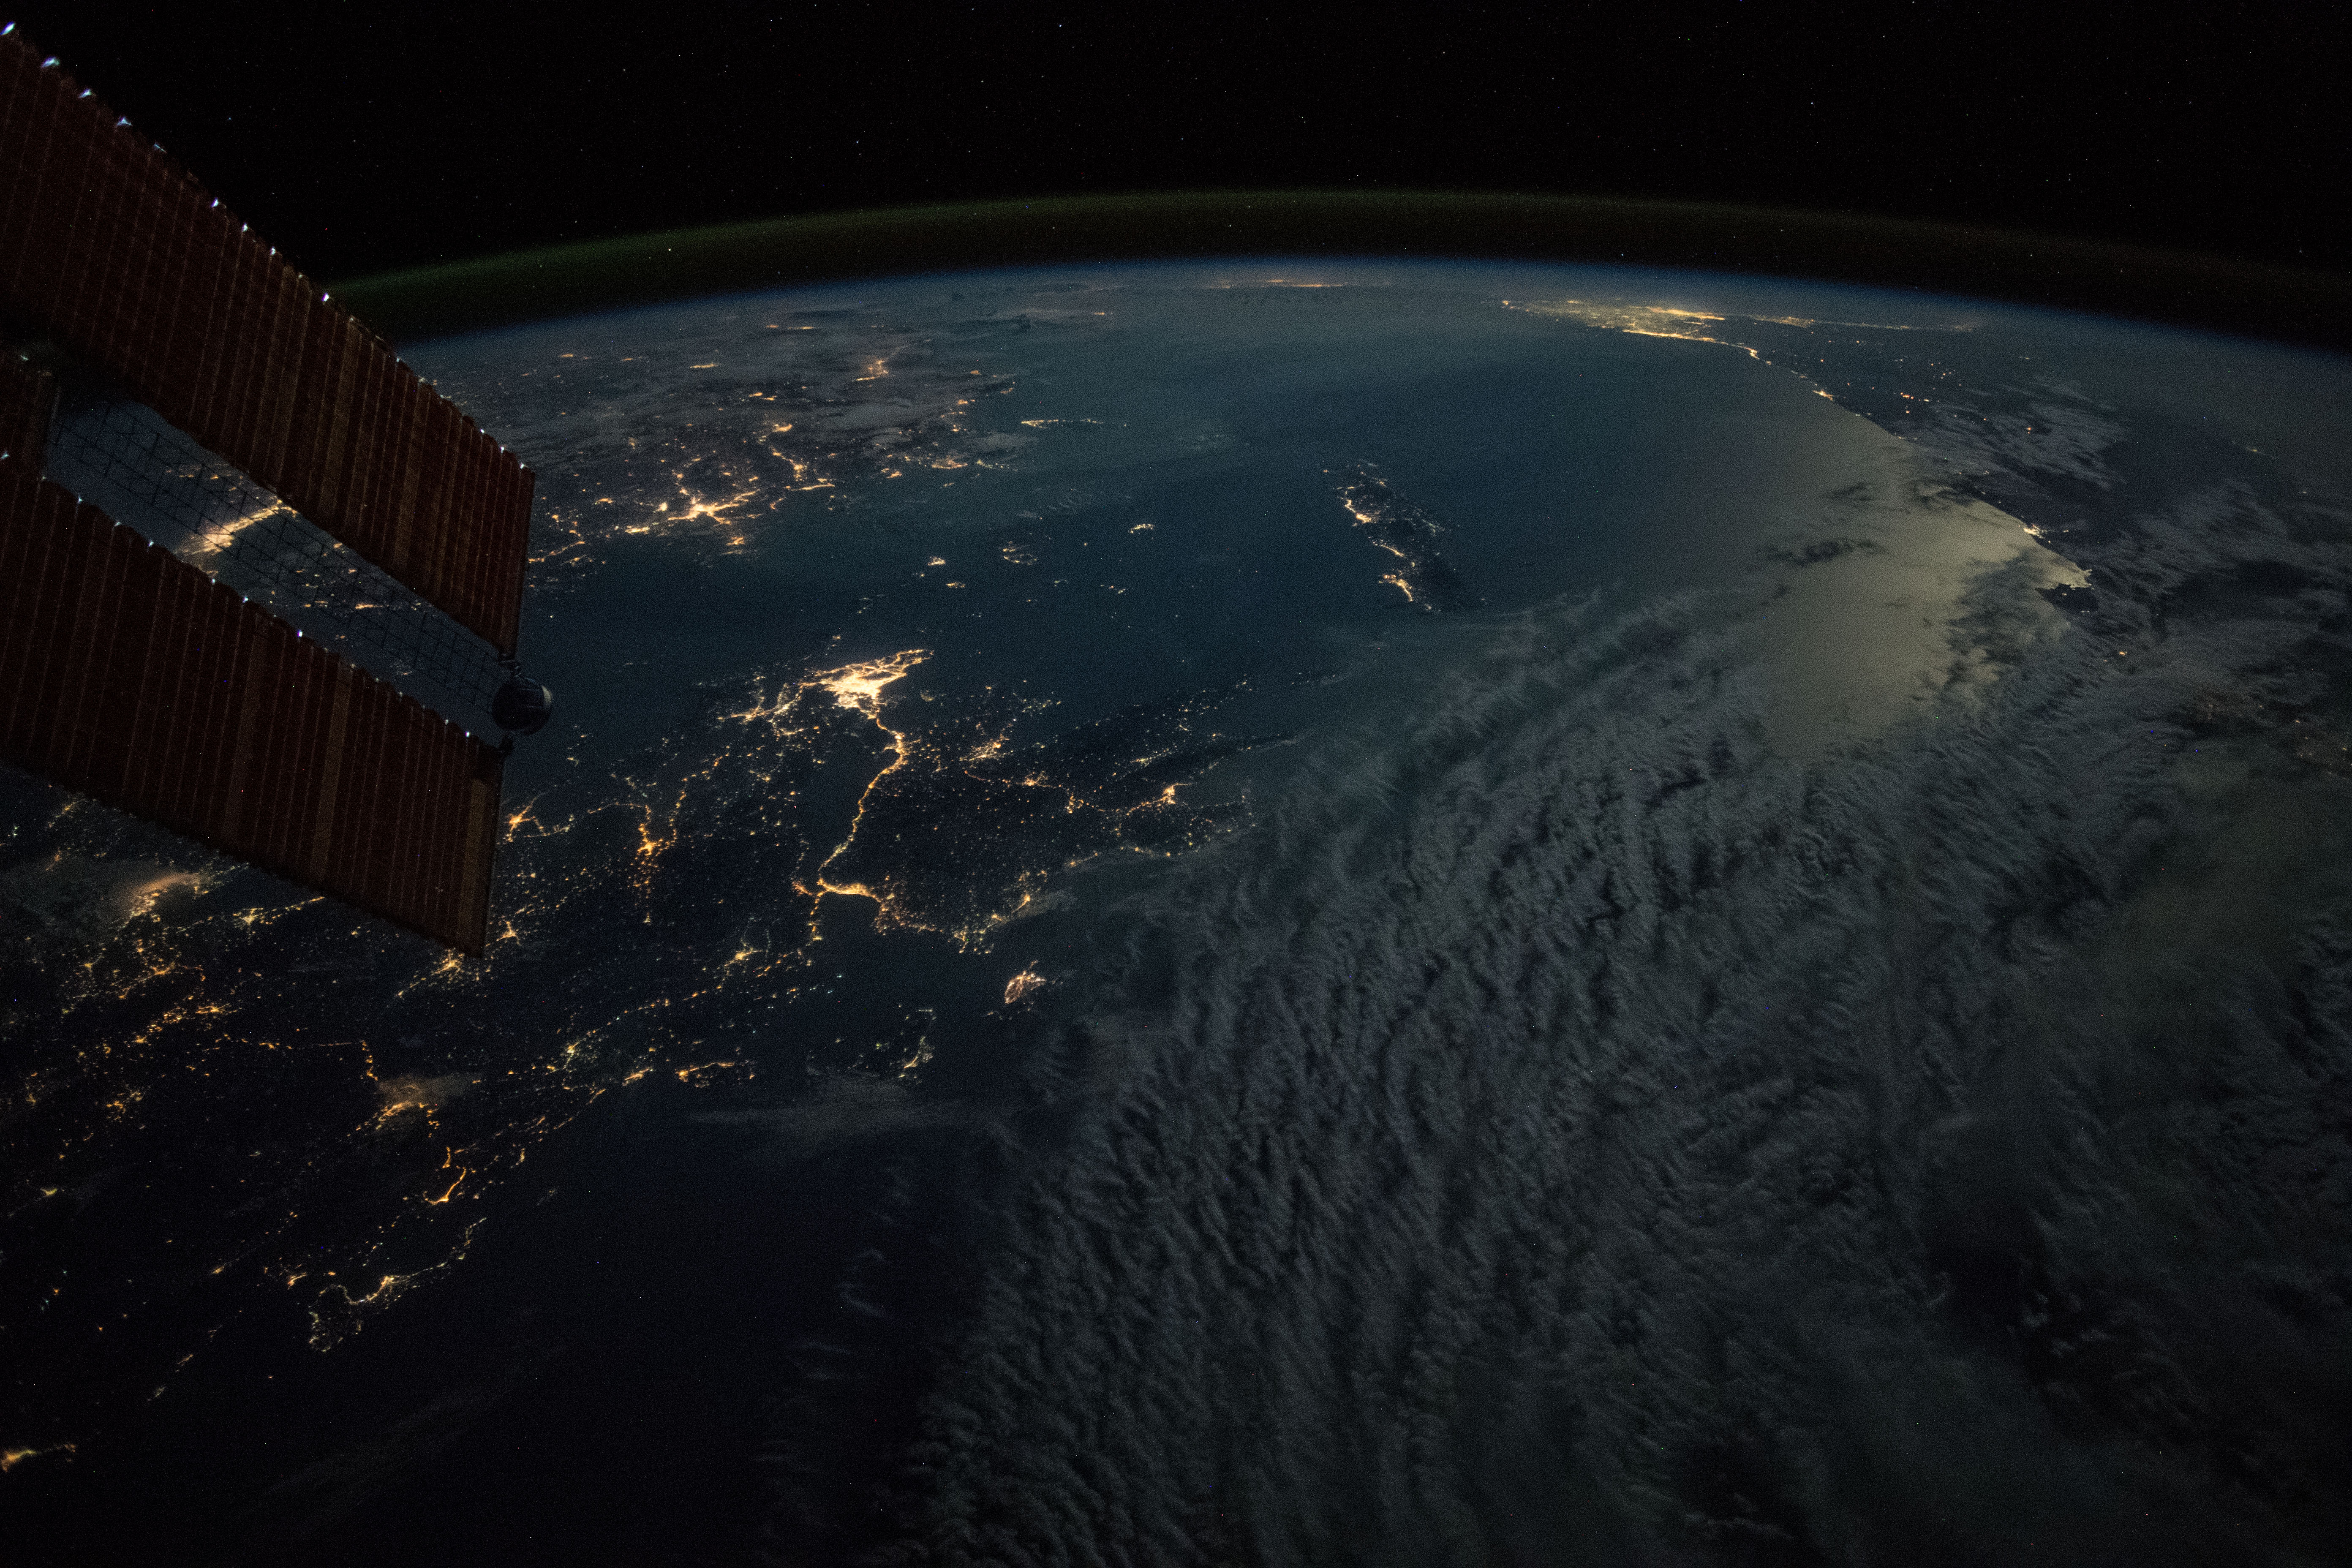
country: GREECE
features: ZAKINTHOS CITY, IONIAN SEA, IONIAN ISLANDS, POTRI ISLAND, KYPARISSIA CITY, KALAMATA CITY, ATHENS CITY
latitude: 36.8
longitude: 22.3
